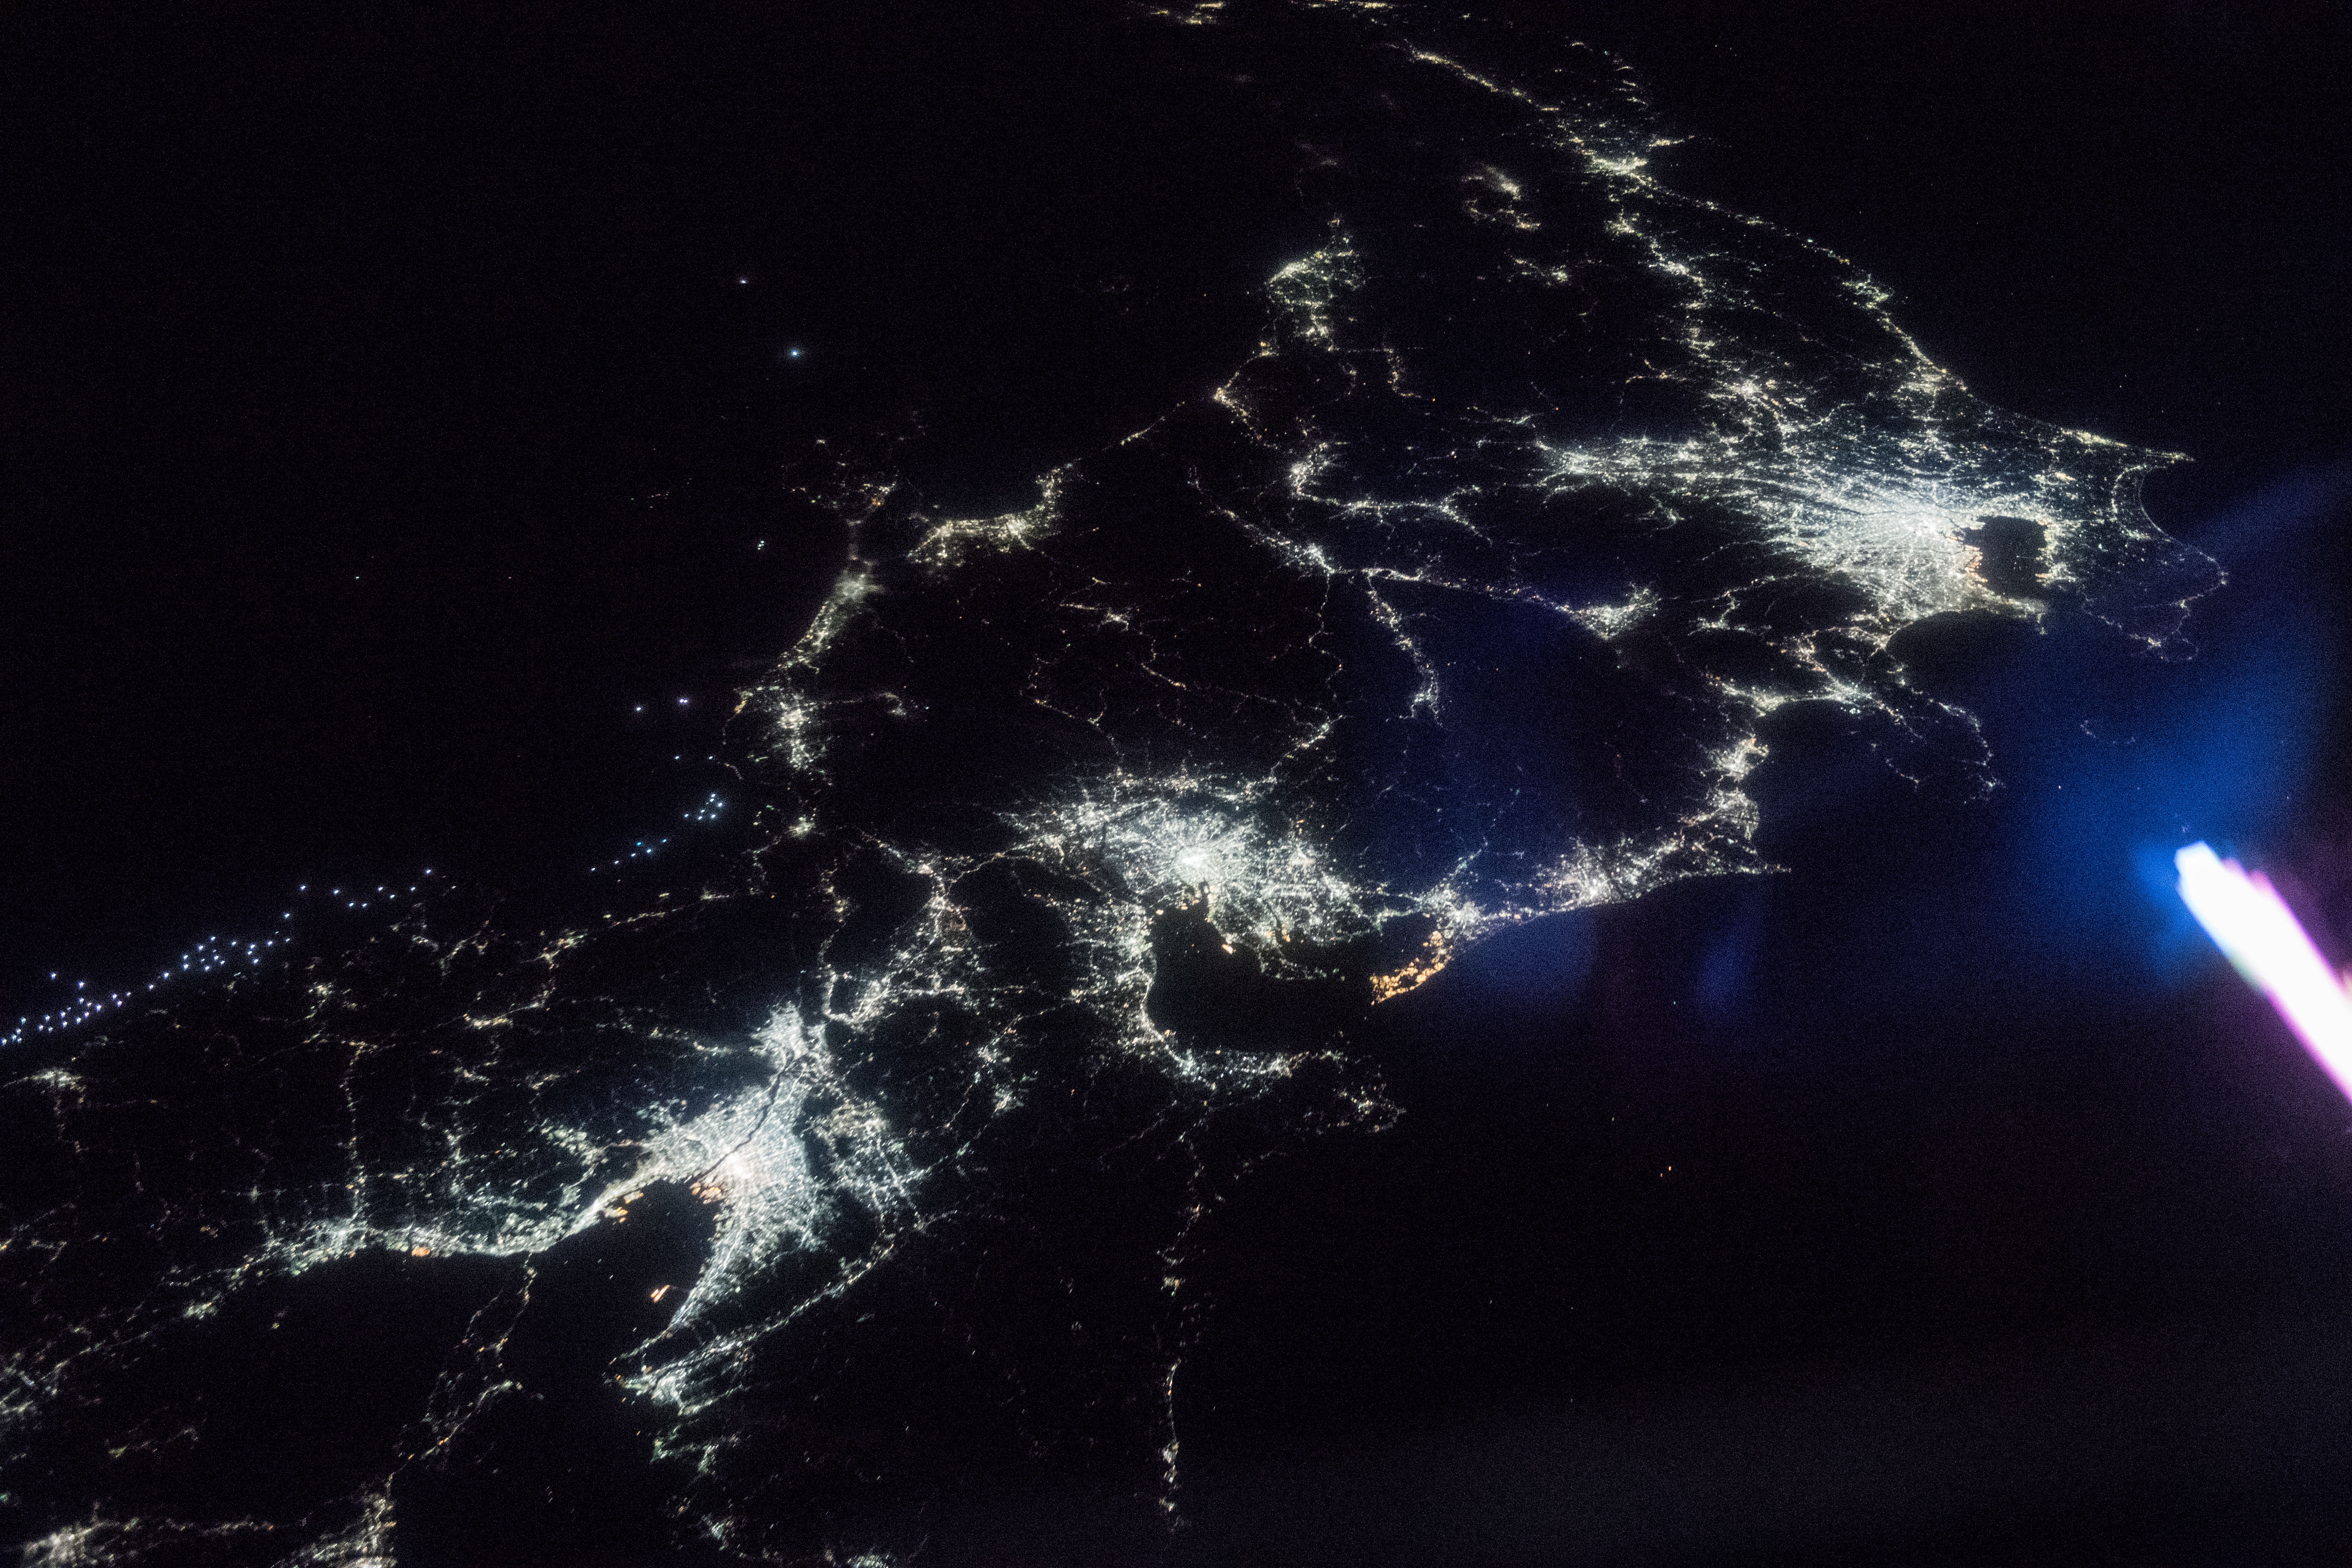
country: JAPAN
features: NIWA CITY, SHIMOINA CITY, TOYOTA CITY, GIFU CITY, KISO CITY, TOYOHASHI CITY, SHIZUOKA CITY, HAMAMATSU CITY, NIGHT
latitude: 35.2
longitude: 136.9
